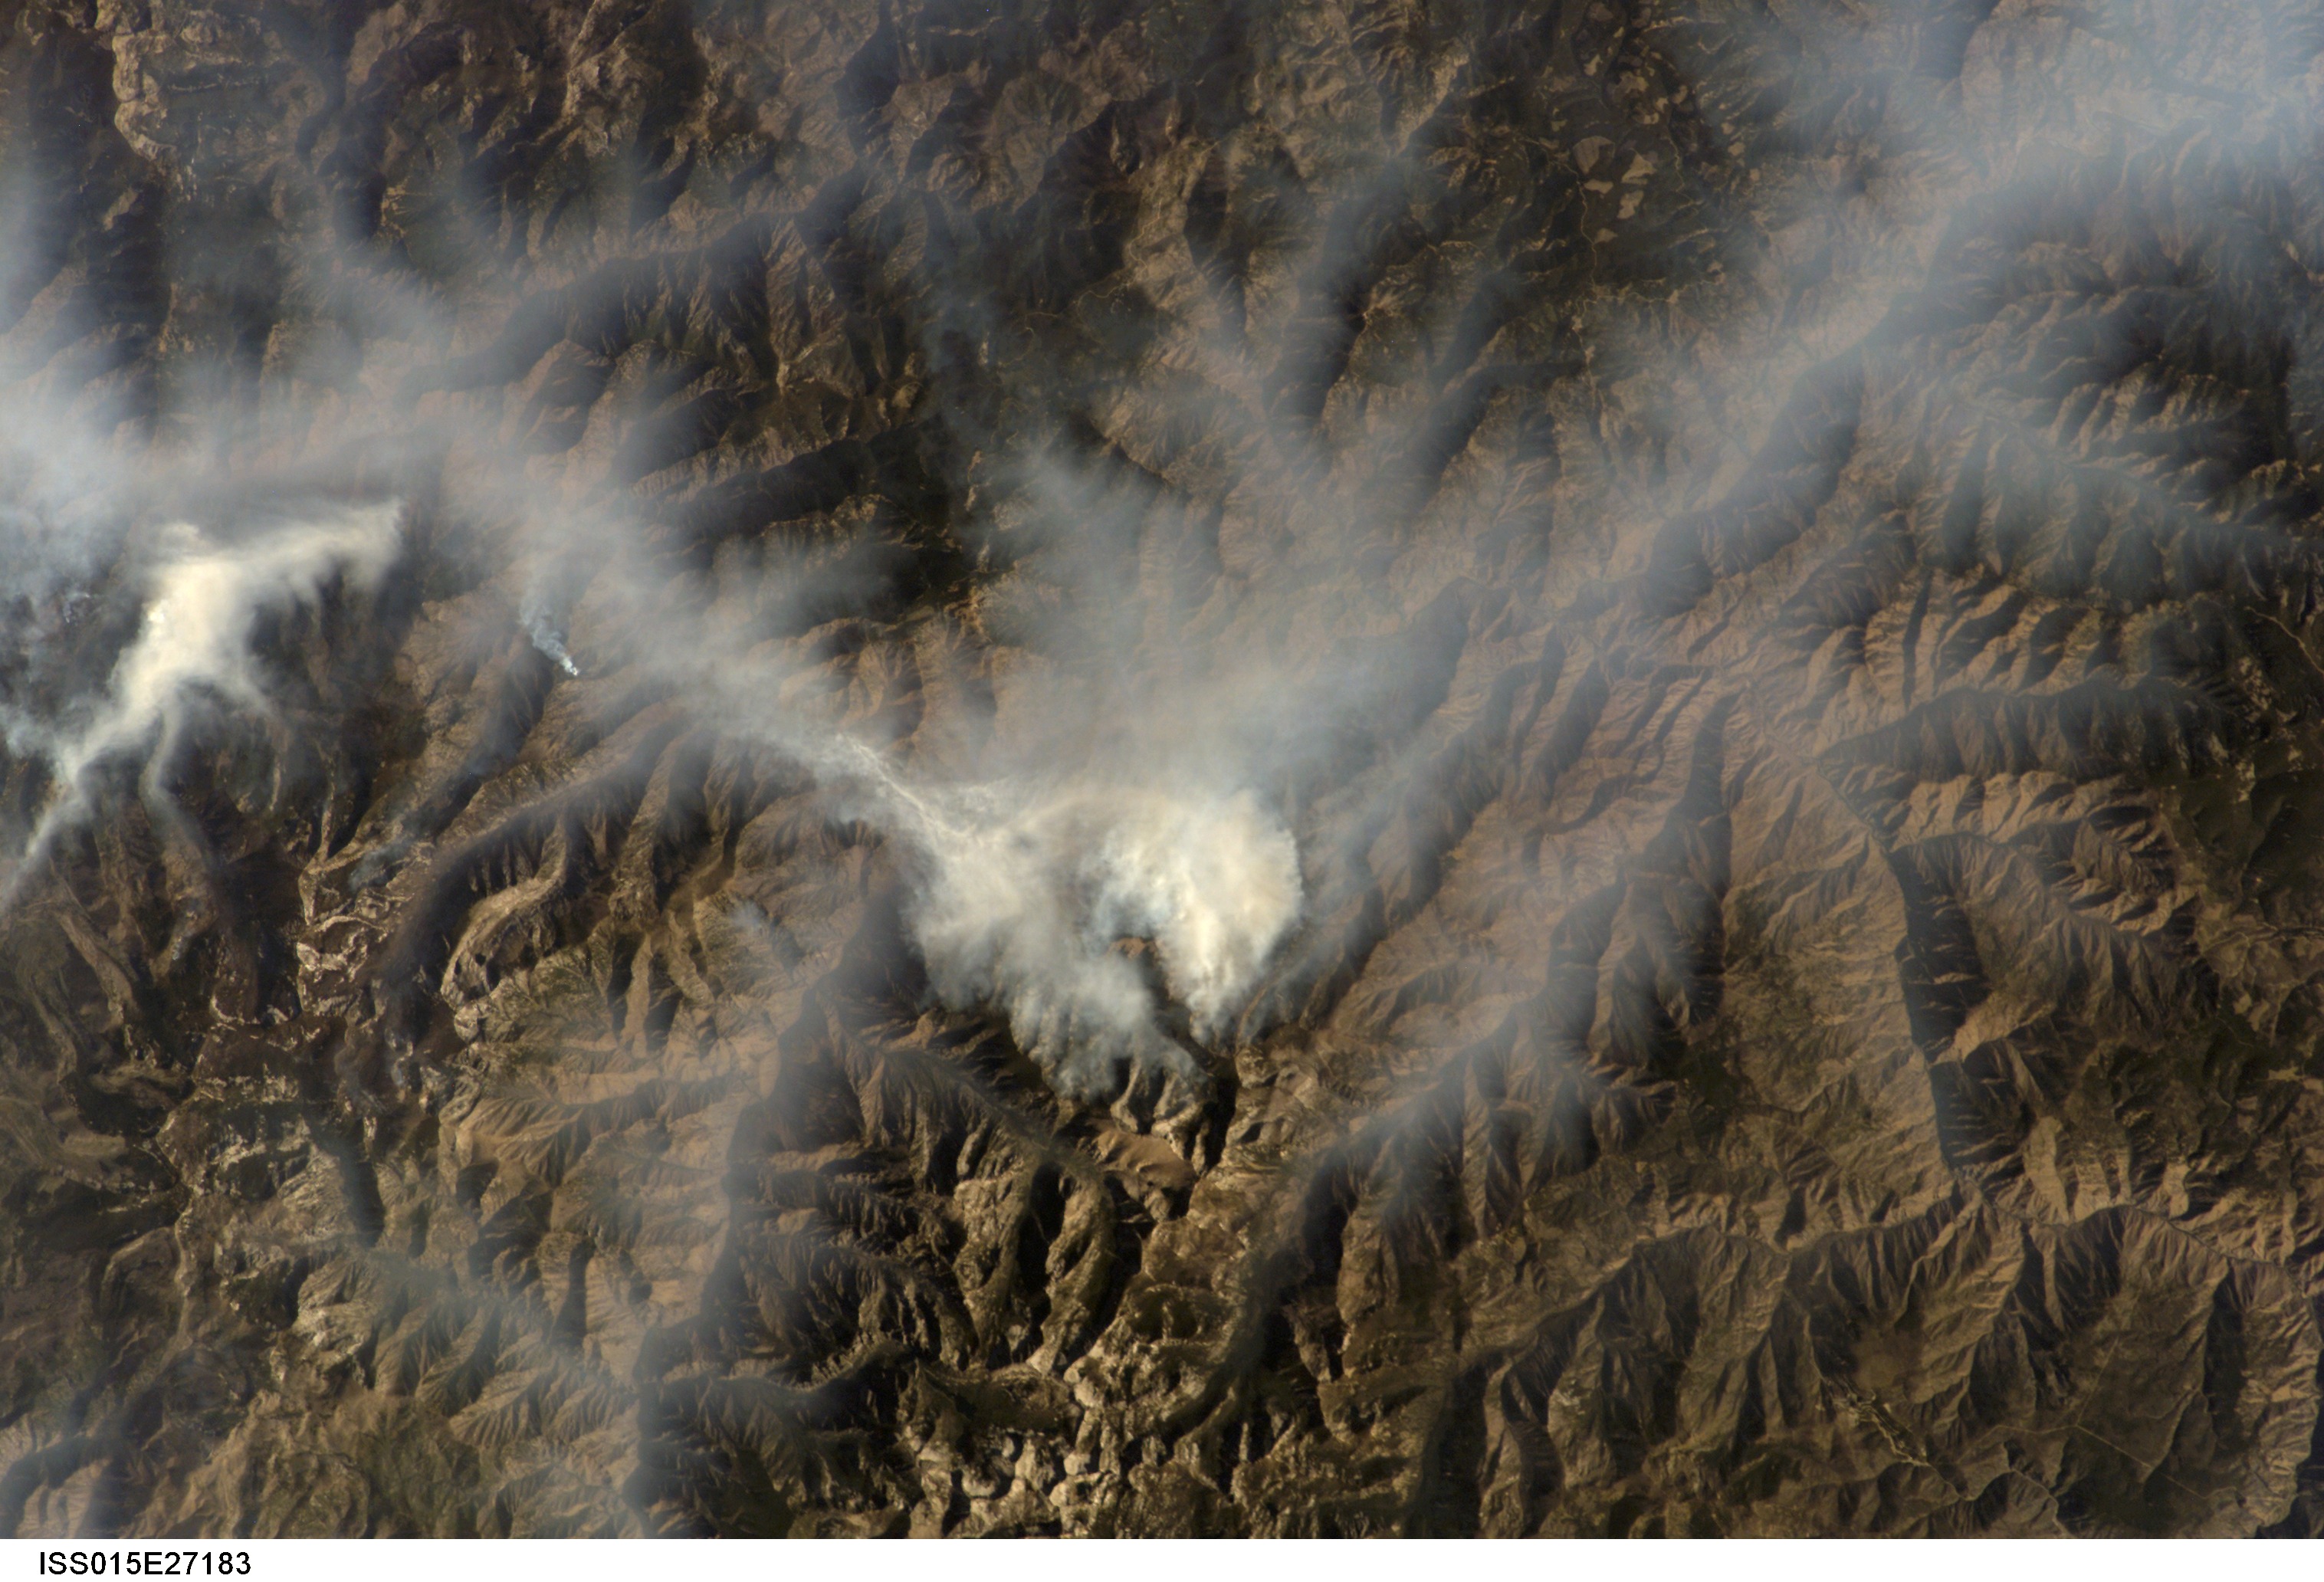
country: USA-IDAHO
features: SALMON RIVER MTS., FOREST, SMOKE PLUME
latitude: 45.3
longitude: -114.5
